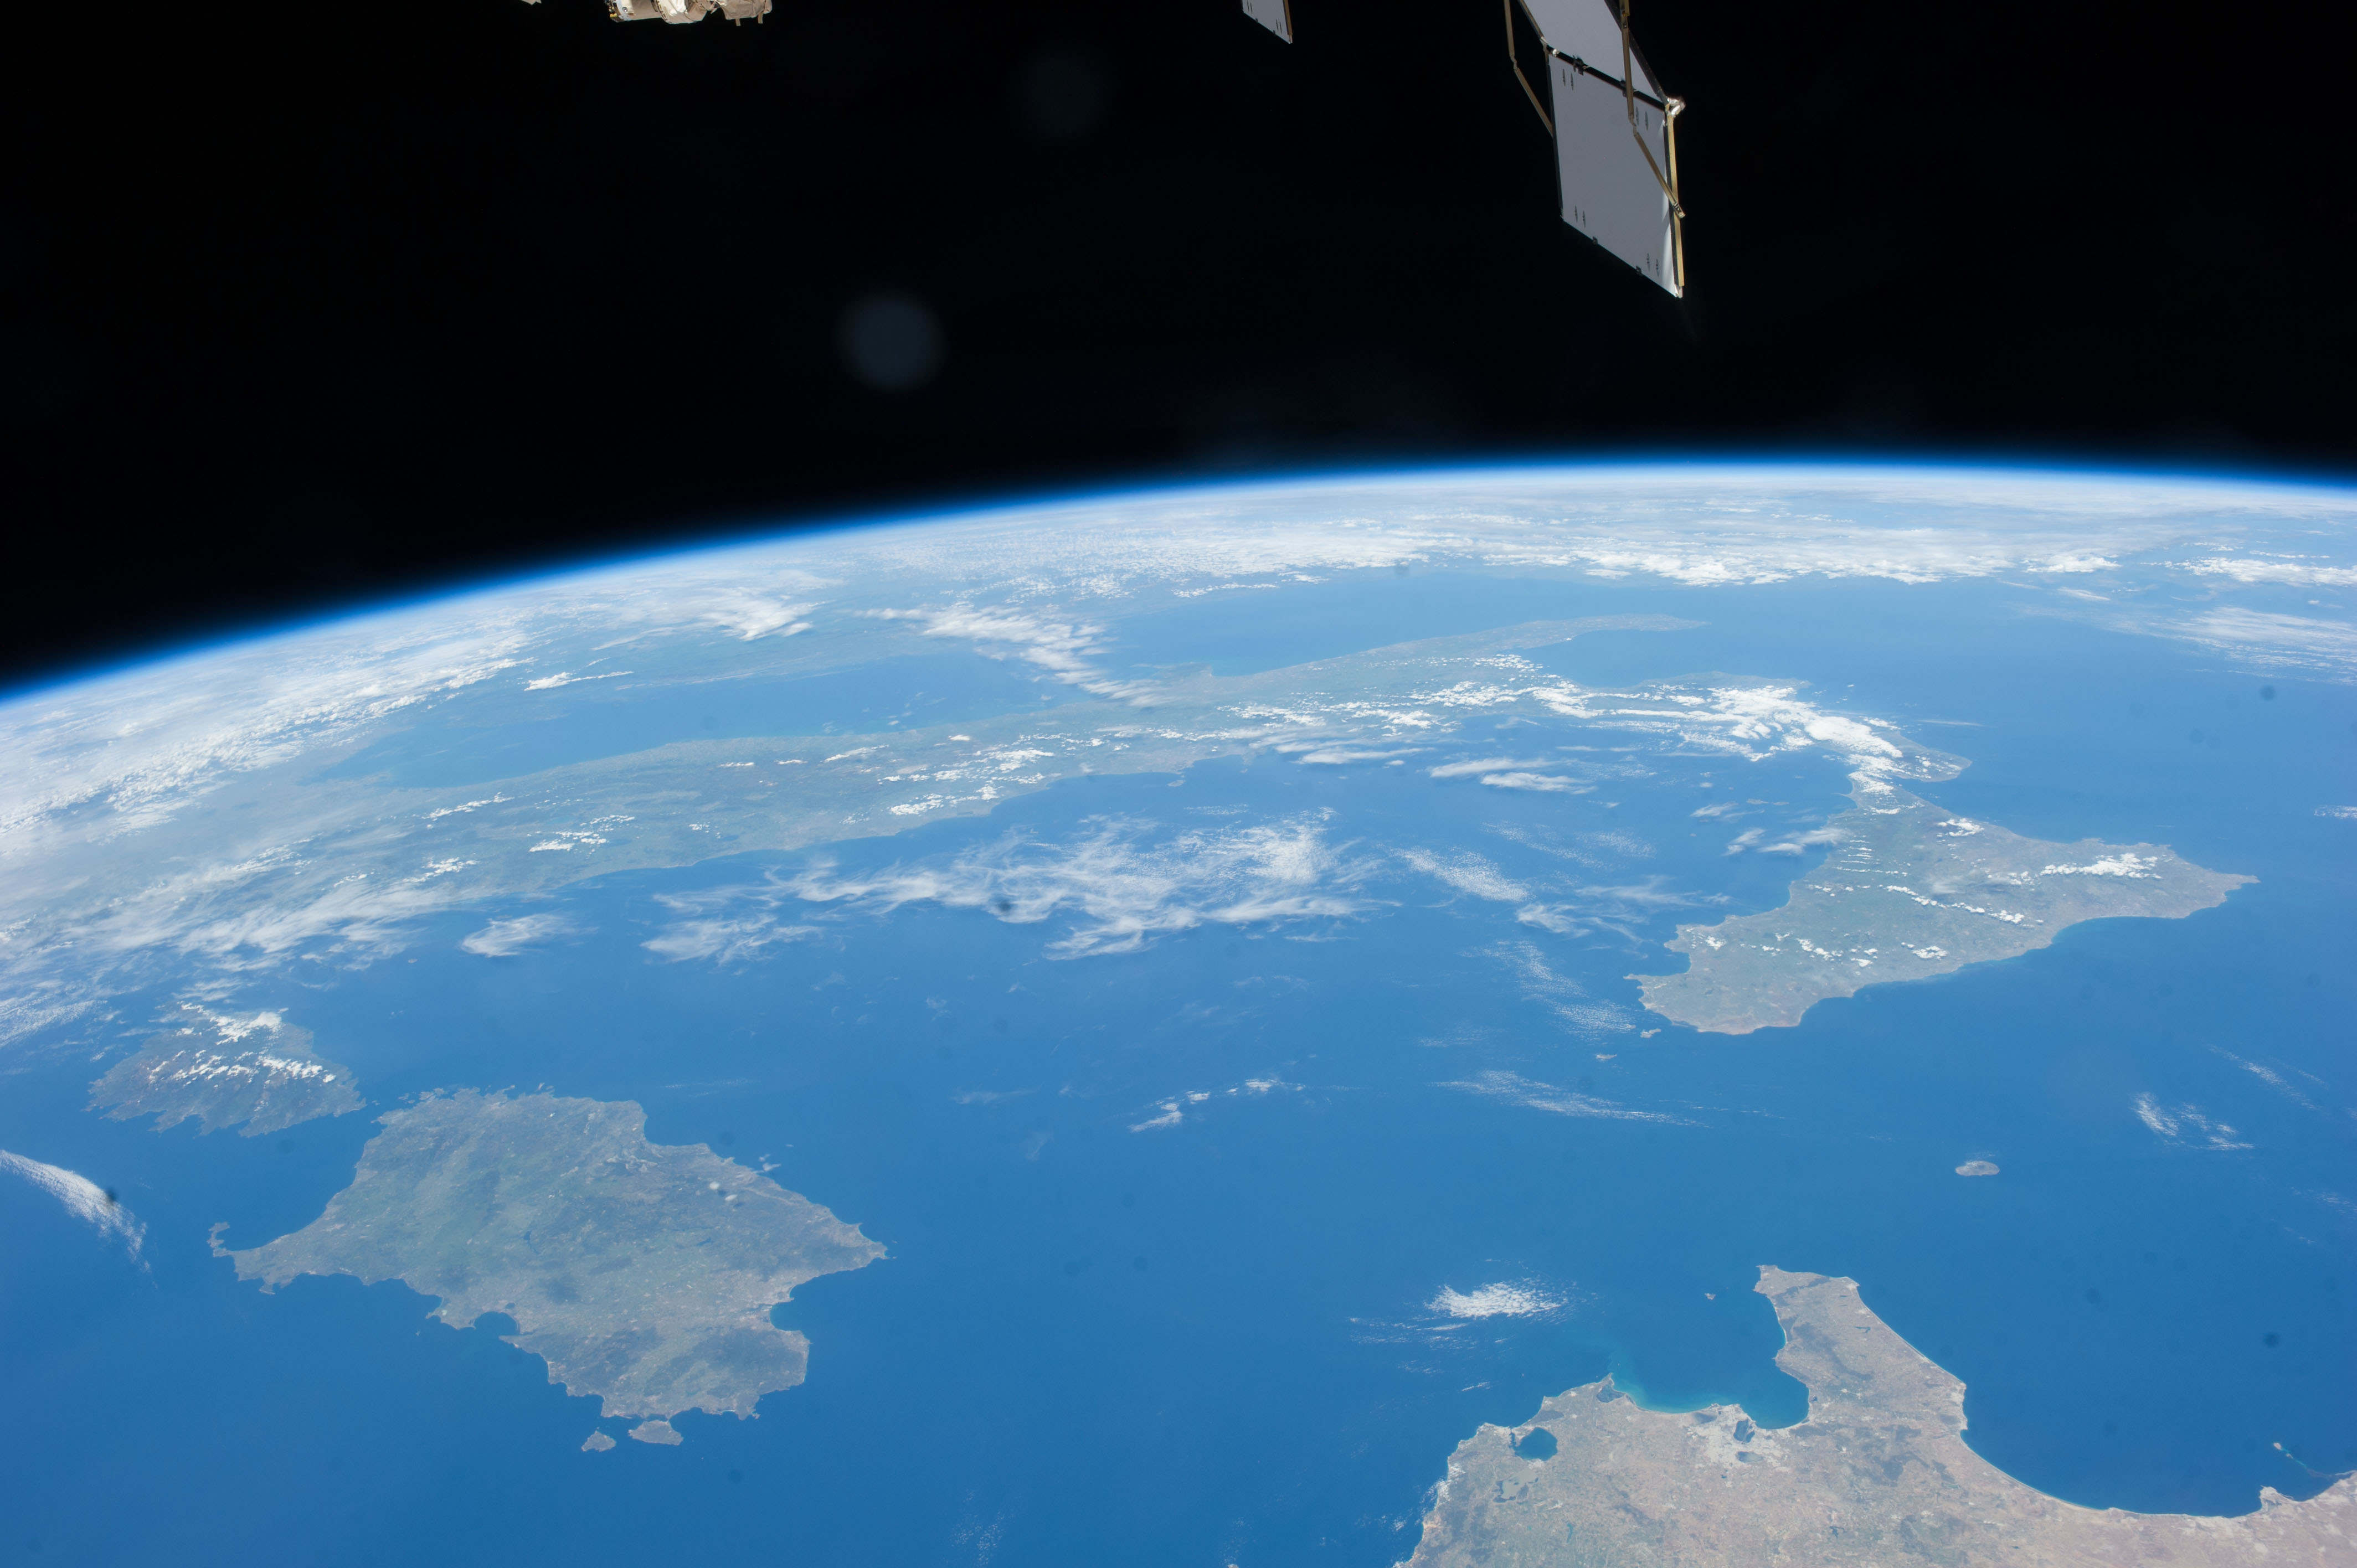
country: ITALY
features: ITALY, TURRENIAN SEA, SICILY, CORSE, SARDAGNE, NORTH AFRICA
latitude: 40.3
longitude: 13.6
